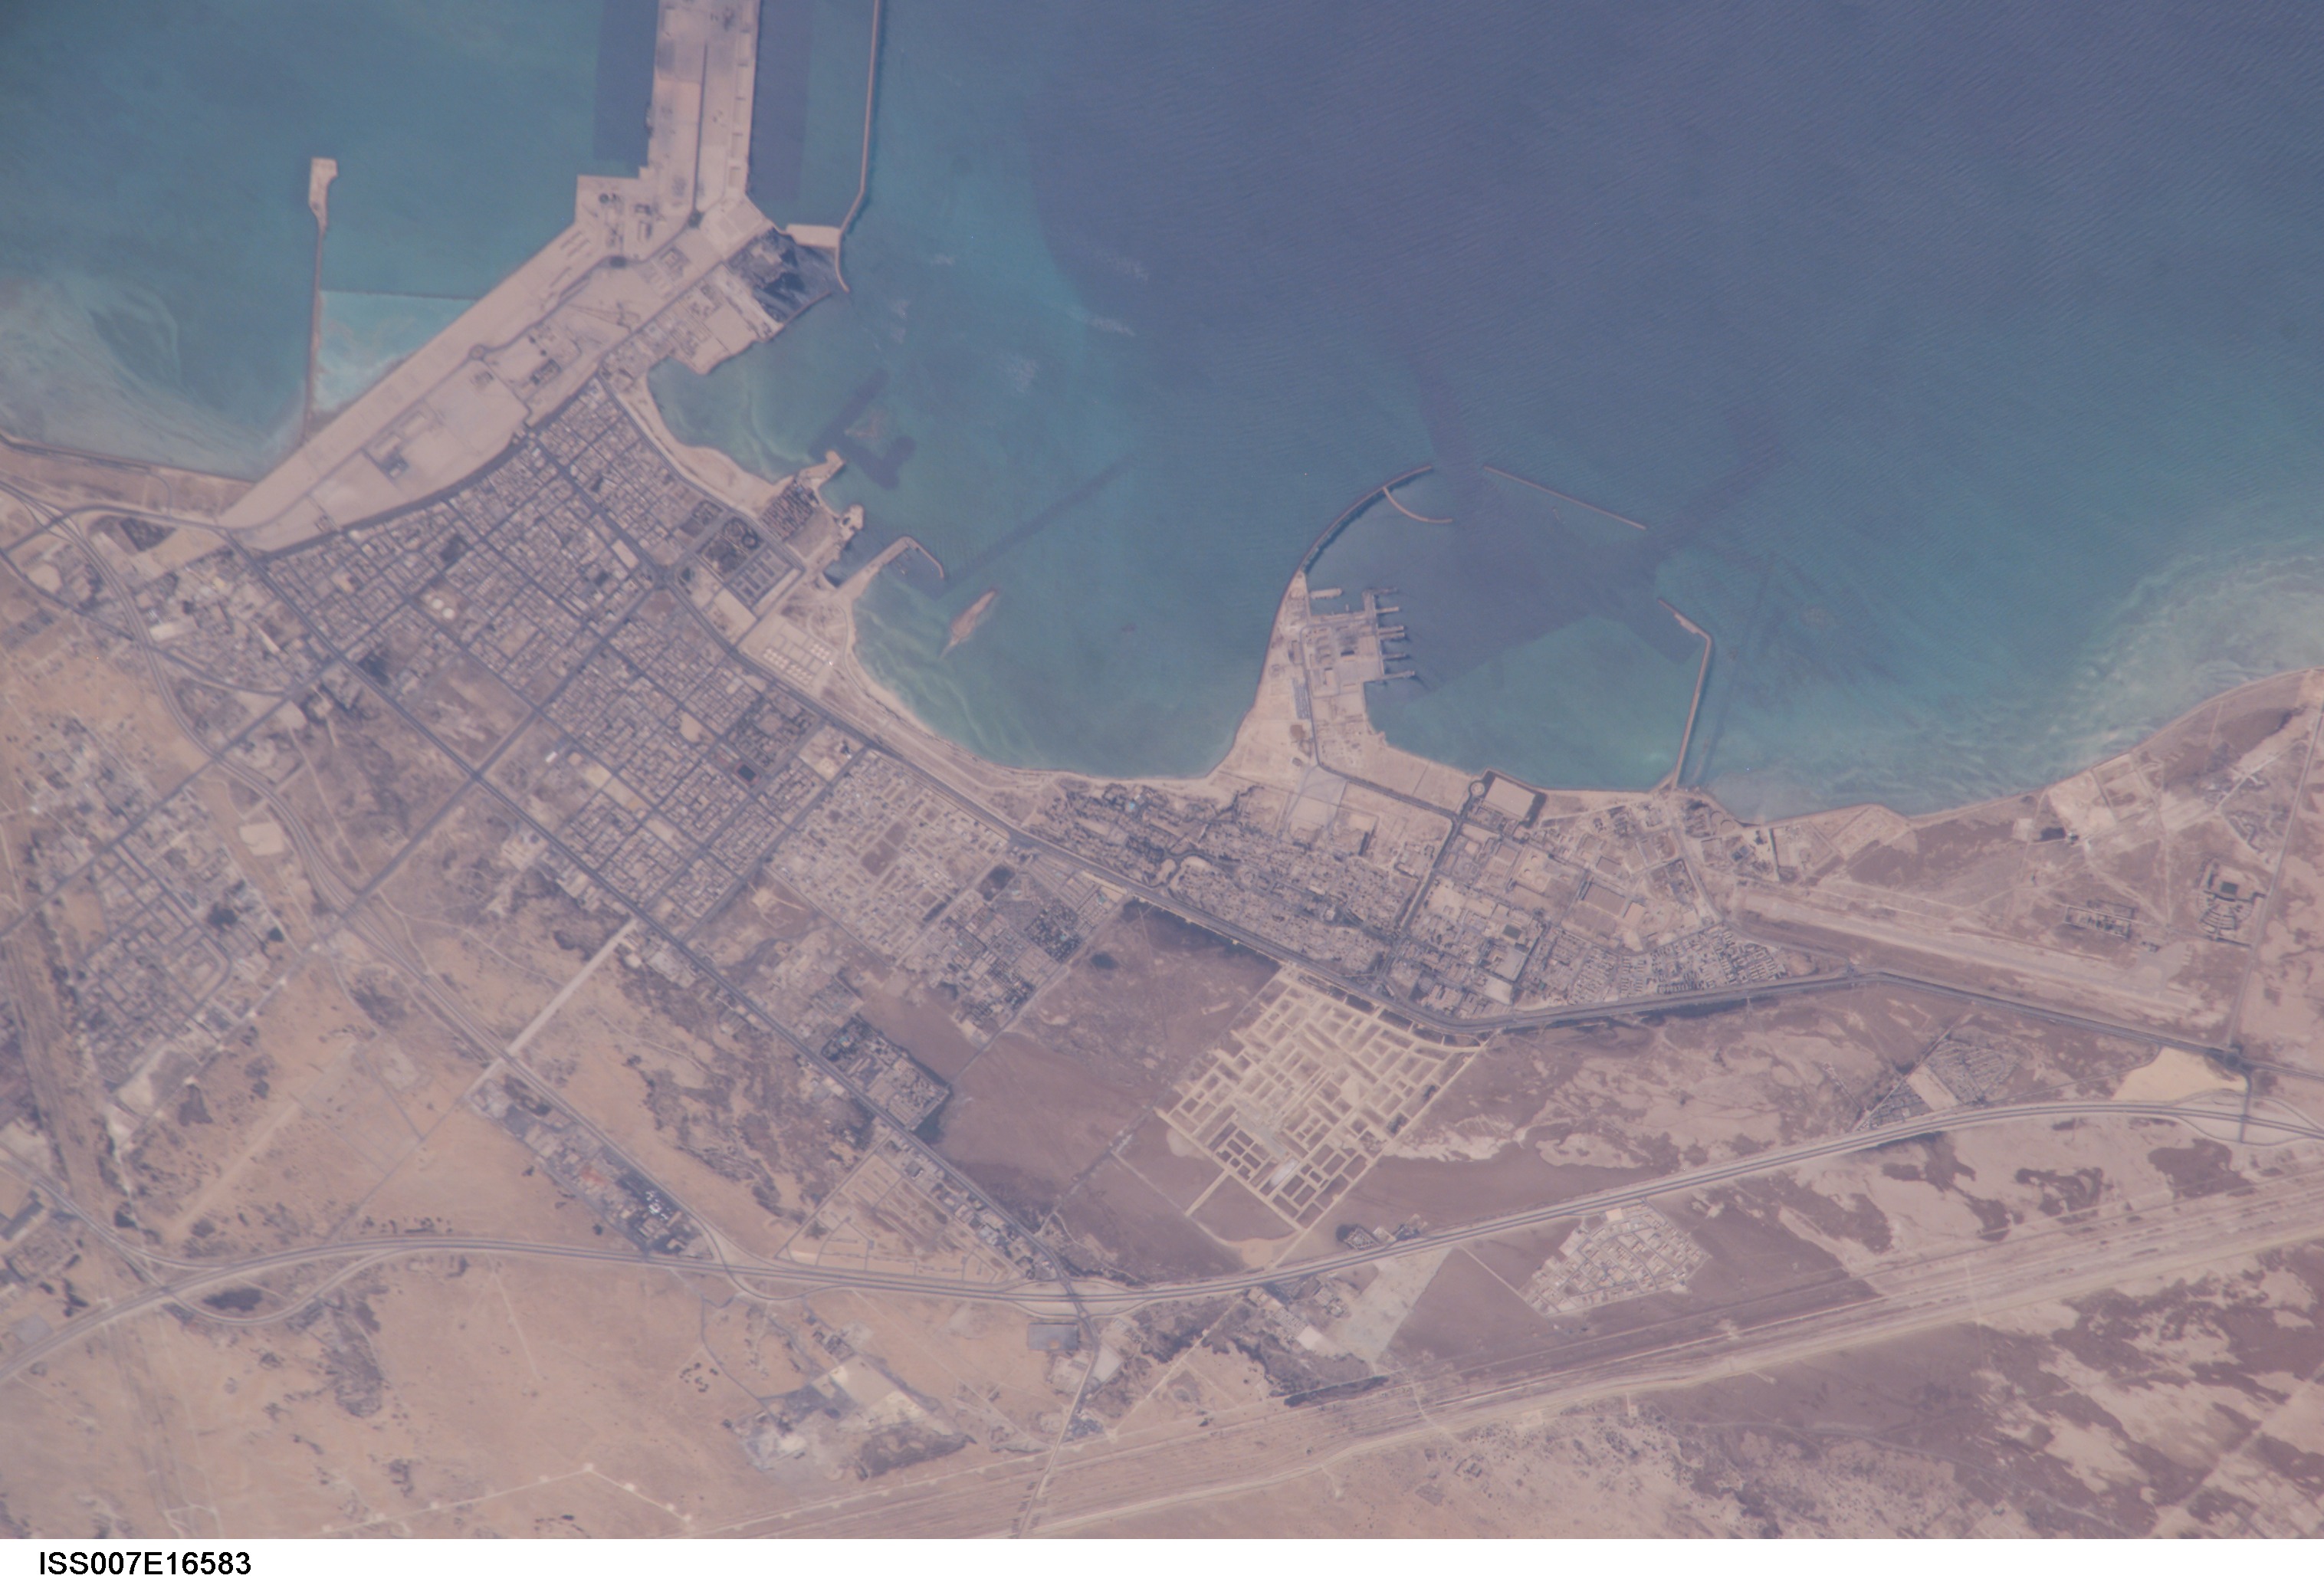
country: SAUDI ARABIA
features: AL JUBAYL PORT FACILITY
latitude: 27.0
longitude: 49.6
